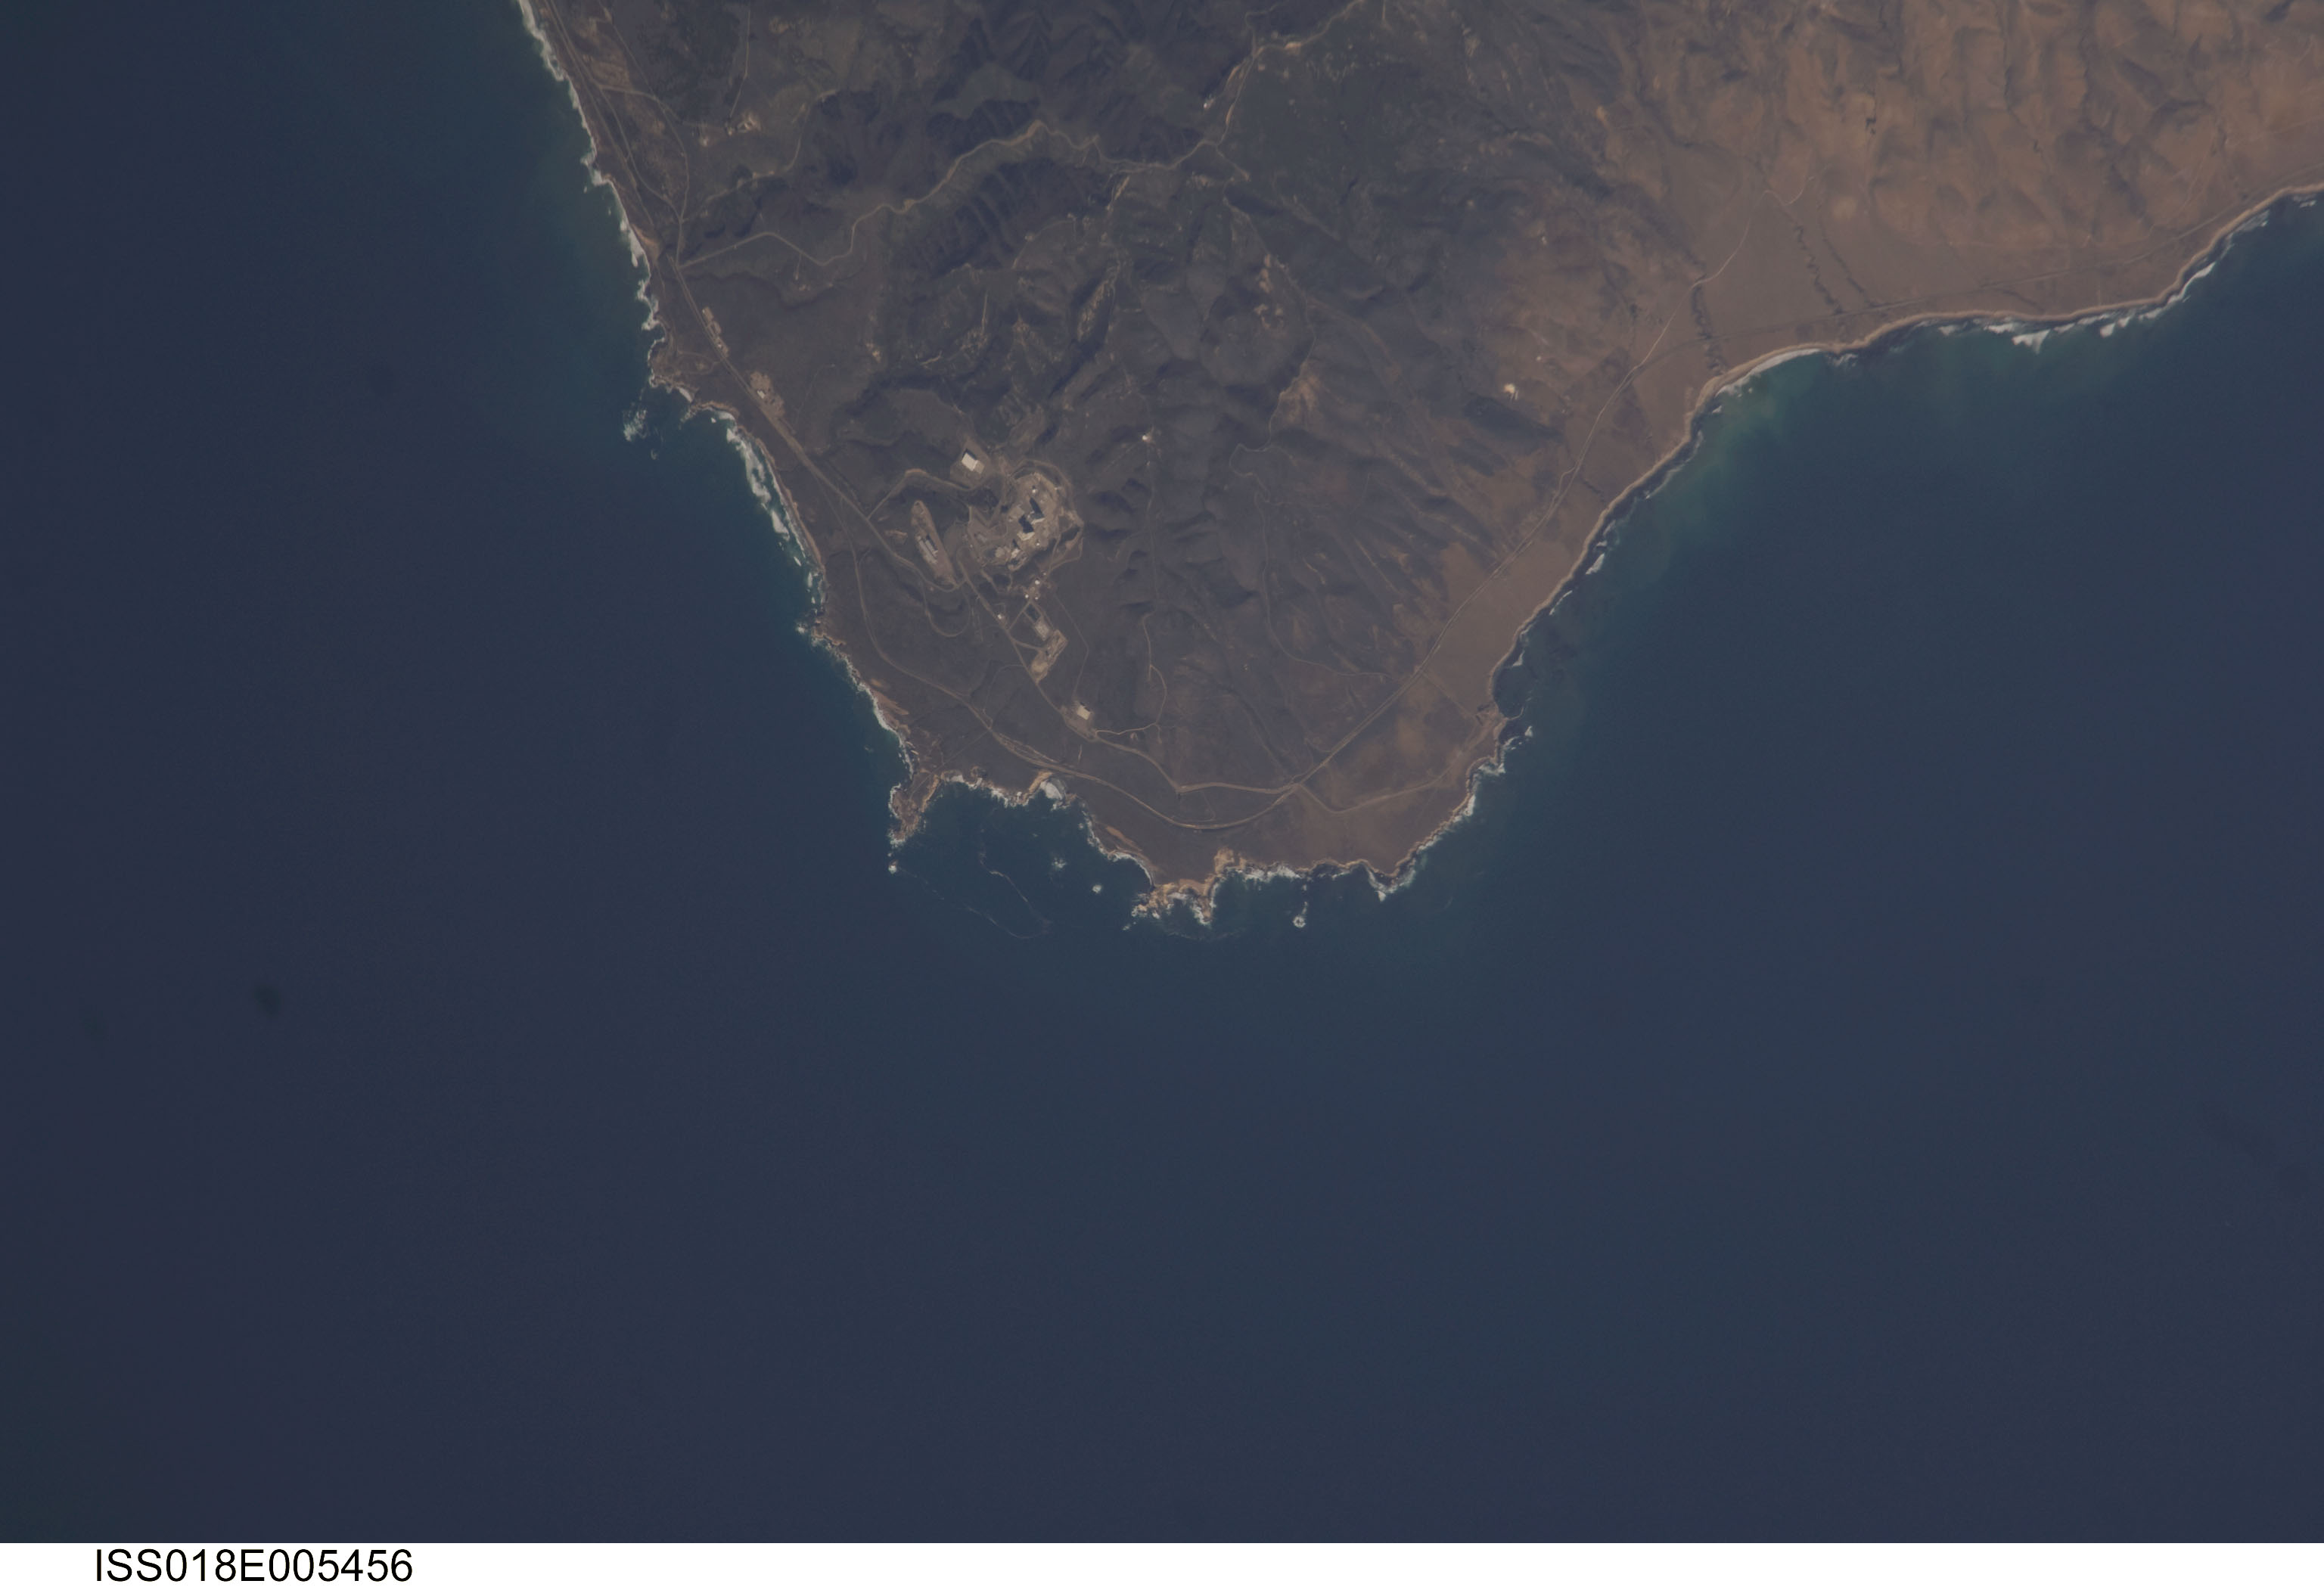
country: USA-CALIFORNIA
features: ARLIGHT, ARGUELLO, ROCKY POINT
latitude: 34.6
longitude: -120.6
